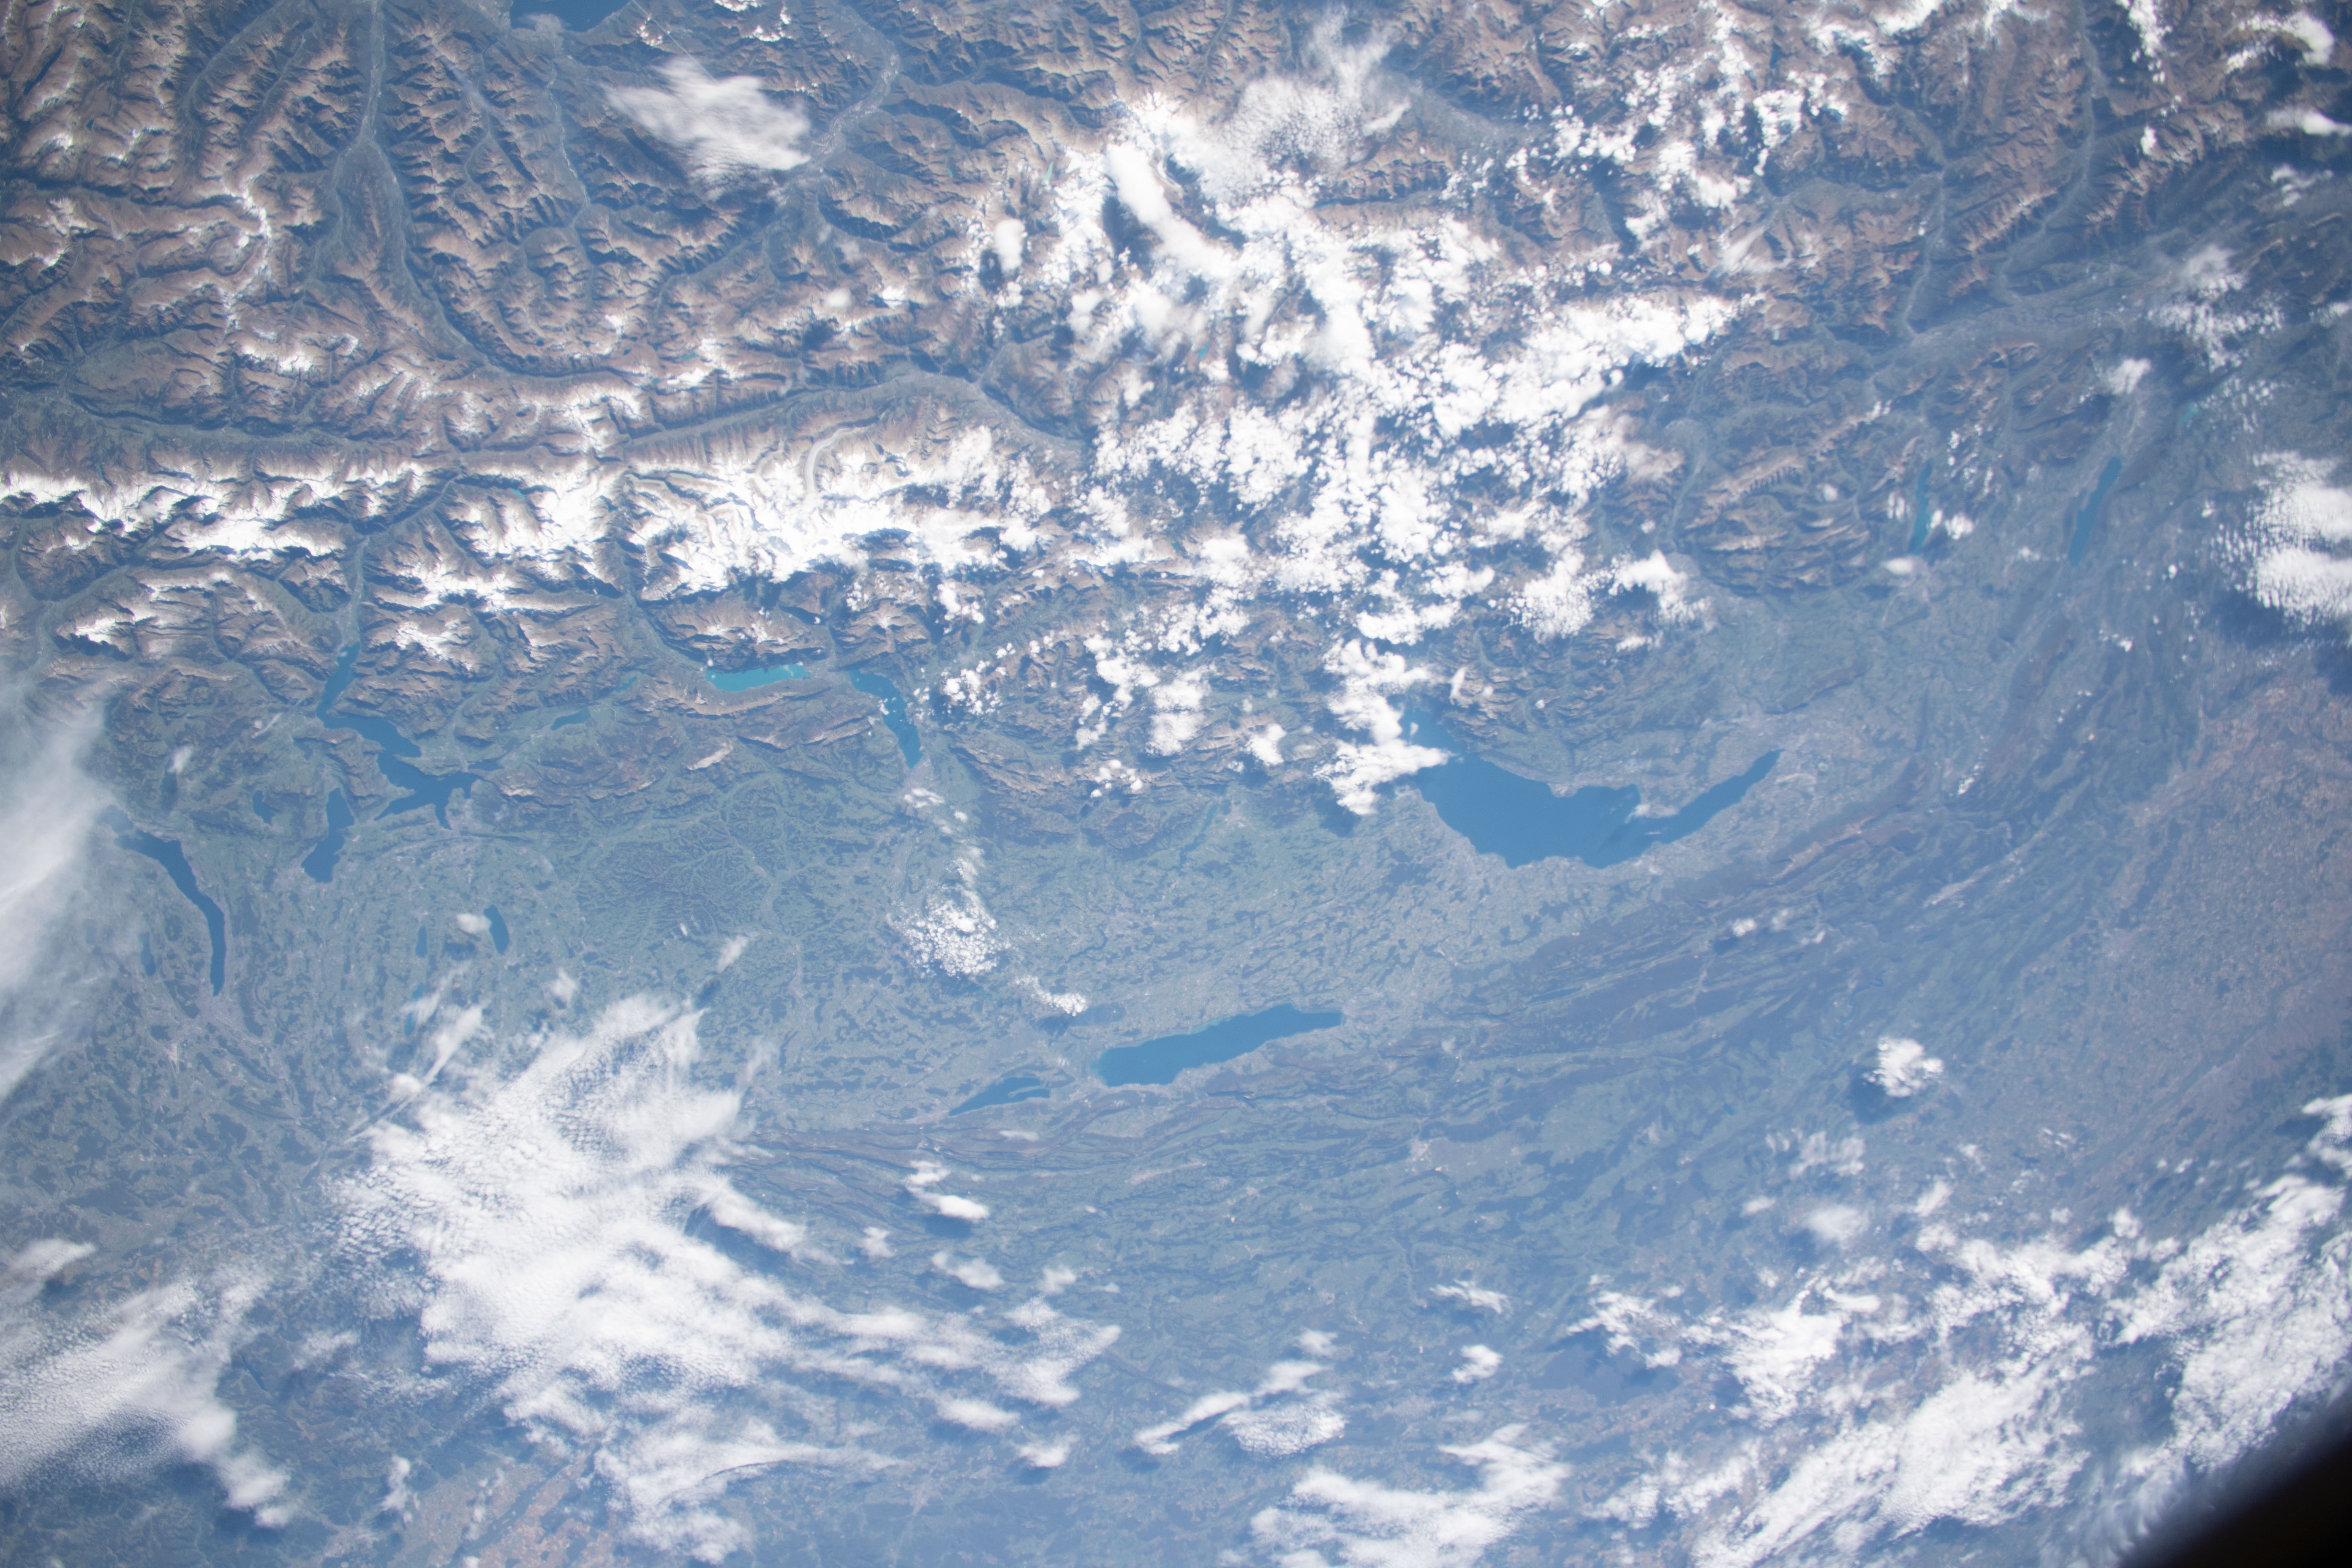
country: SWITZERLAND
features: LAKE GENEVA, LAKE BRIENZ, LAKE THUN, LAKE NEUCHATEL
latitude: 46.5
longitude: 7.0
